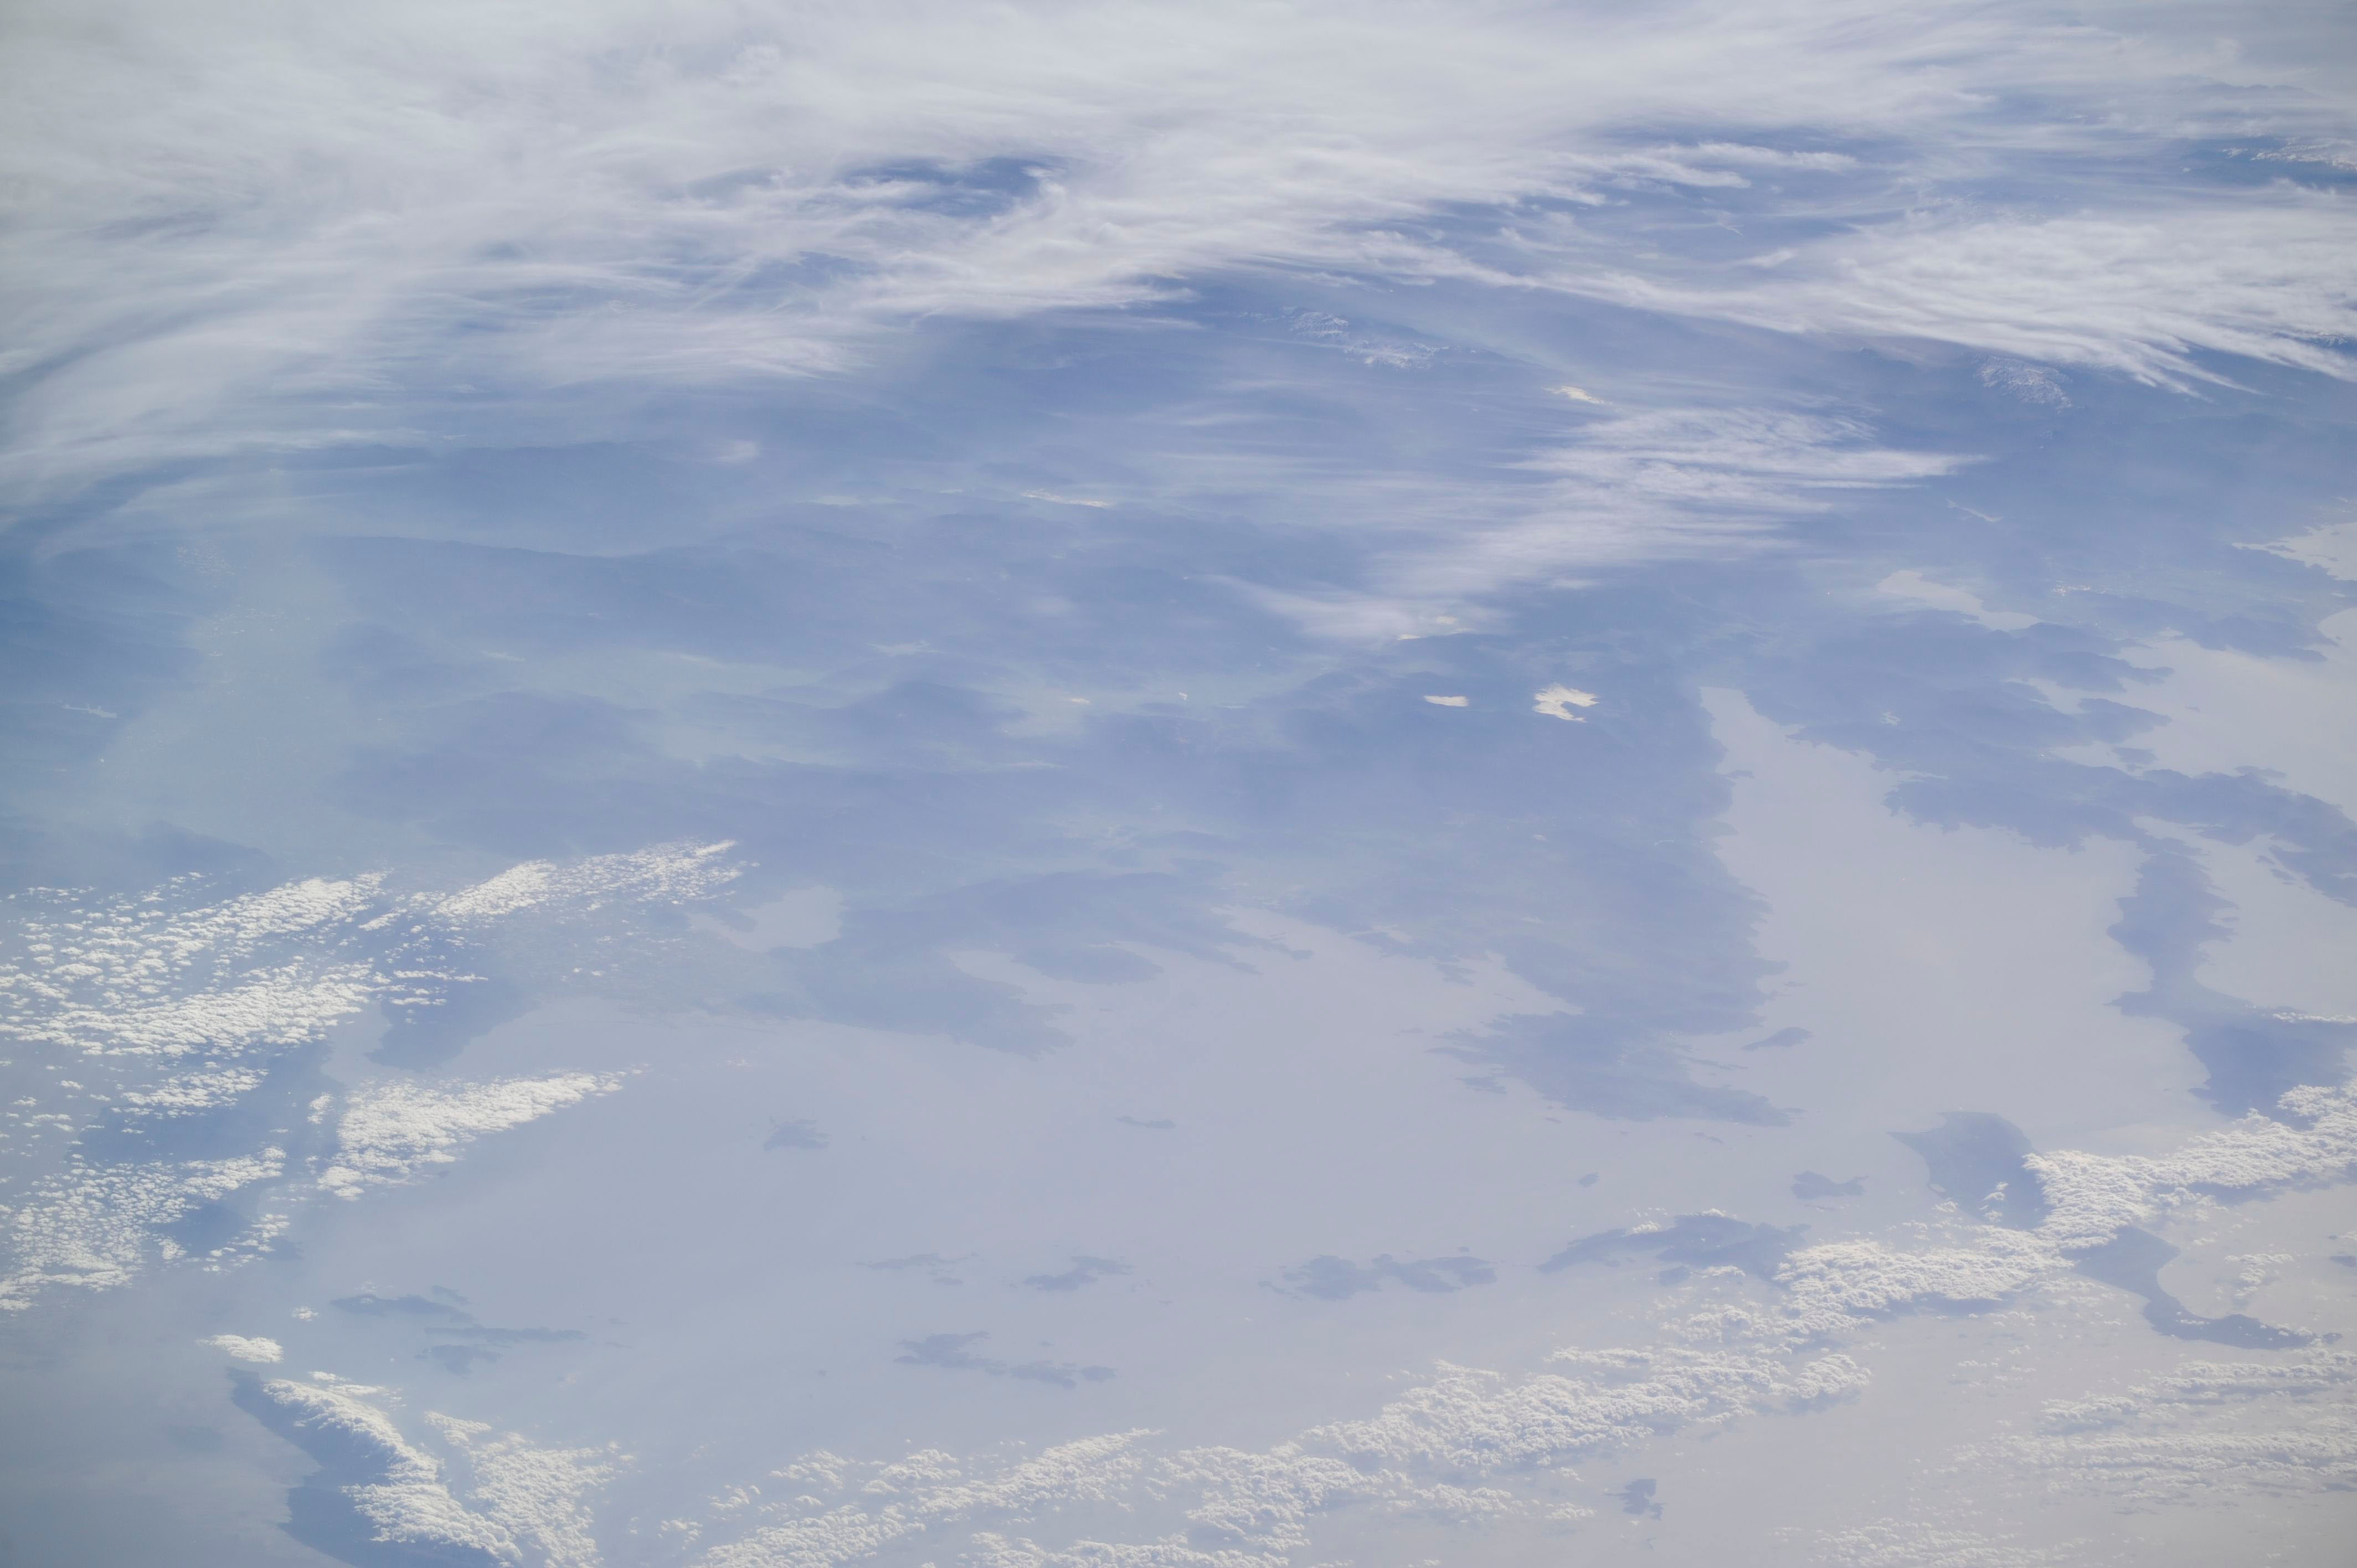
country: TURKEY
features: LAGOON BAFA, MILAS CITY, SIMI ISLAND, TILO ISAND, AKYAKA CITY, YATAGAN CITY
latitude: 37.3
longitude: 27.8
